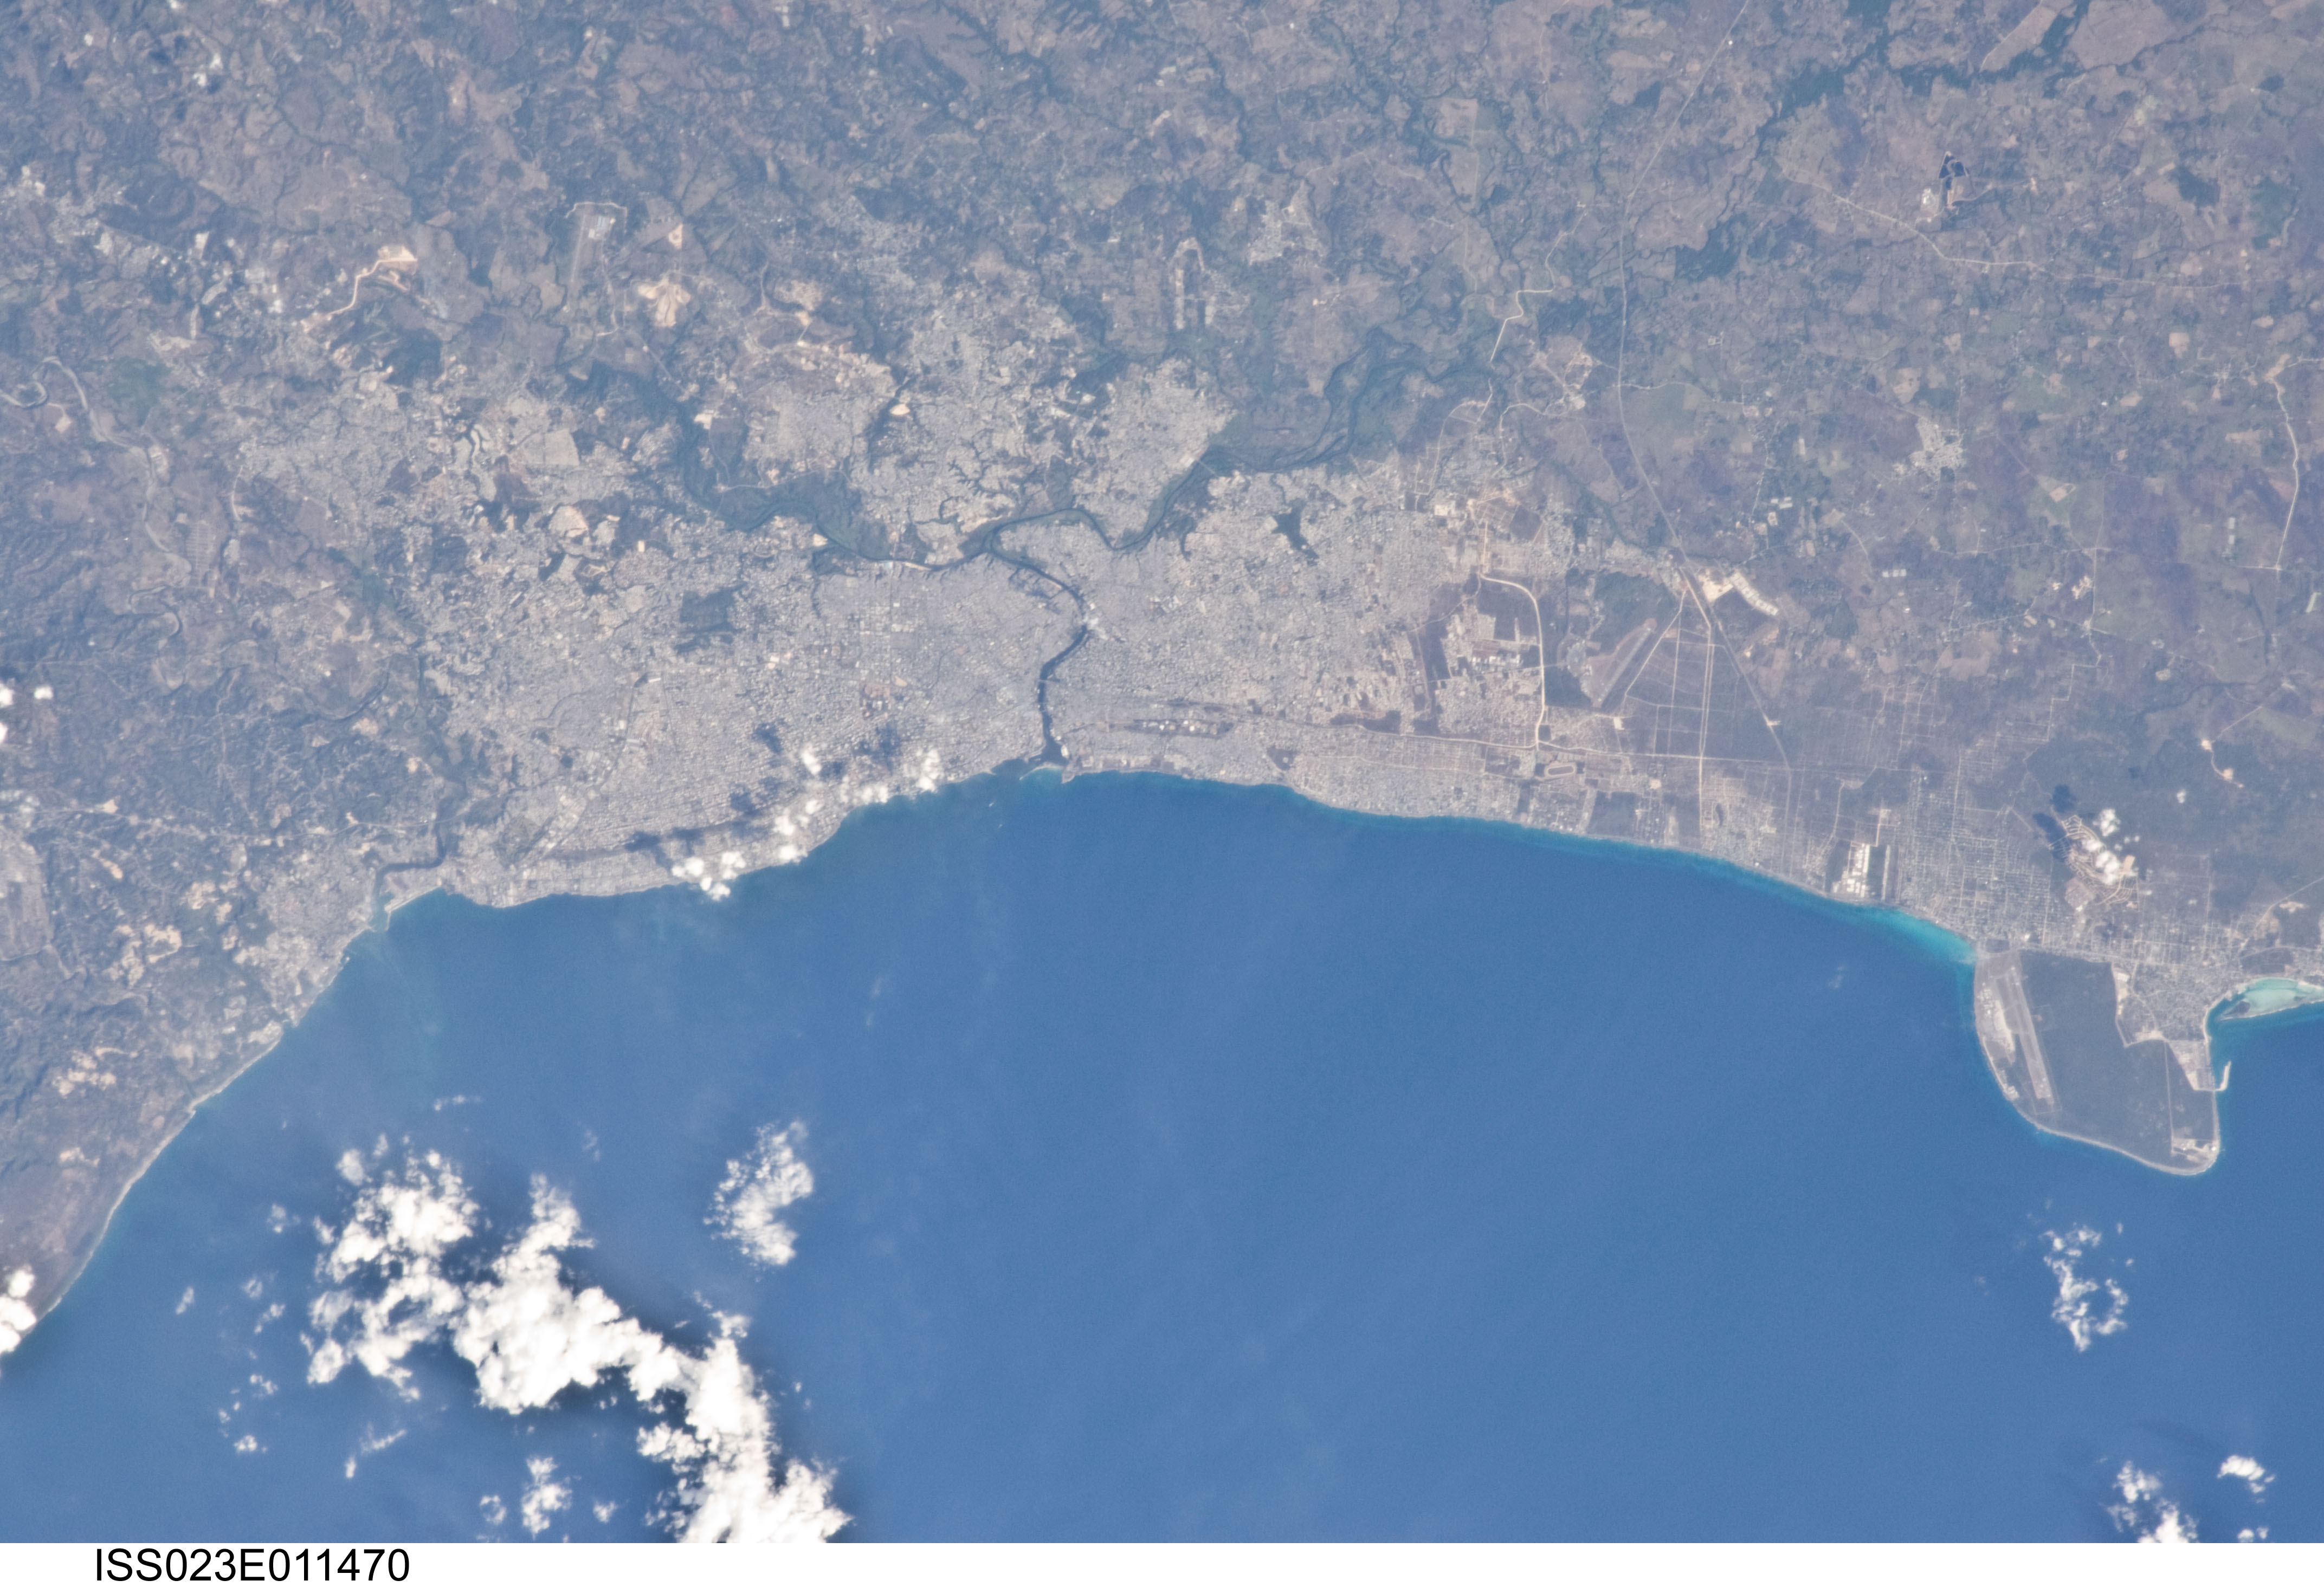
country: DOMINICAN REPUBLIC
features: SANTO DOMINGO, COASTLINE, AGR.
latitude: 18.4
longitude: -69.8
